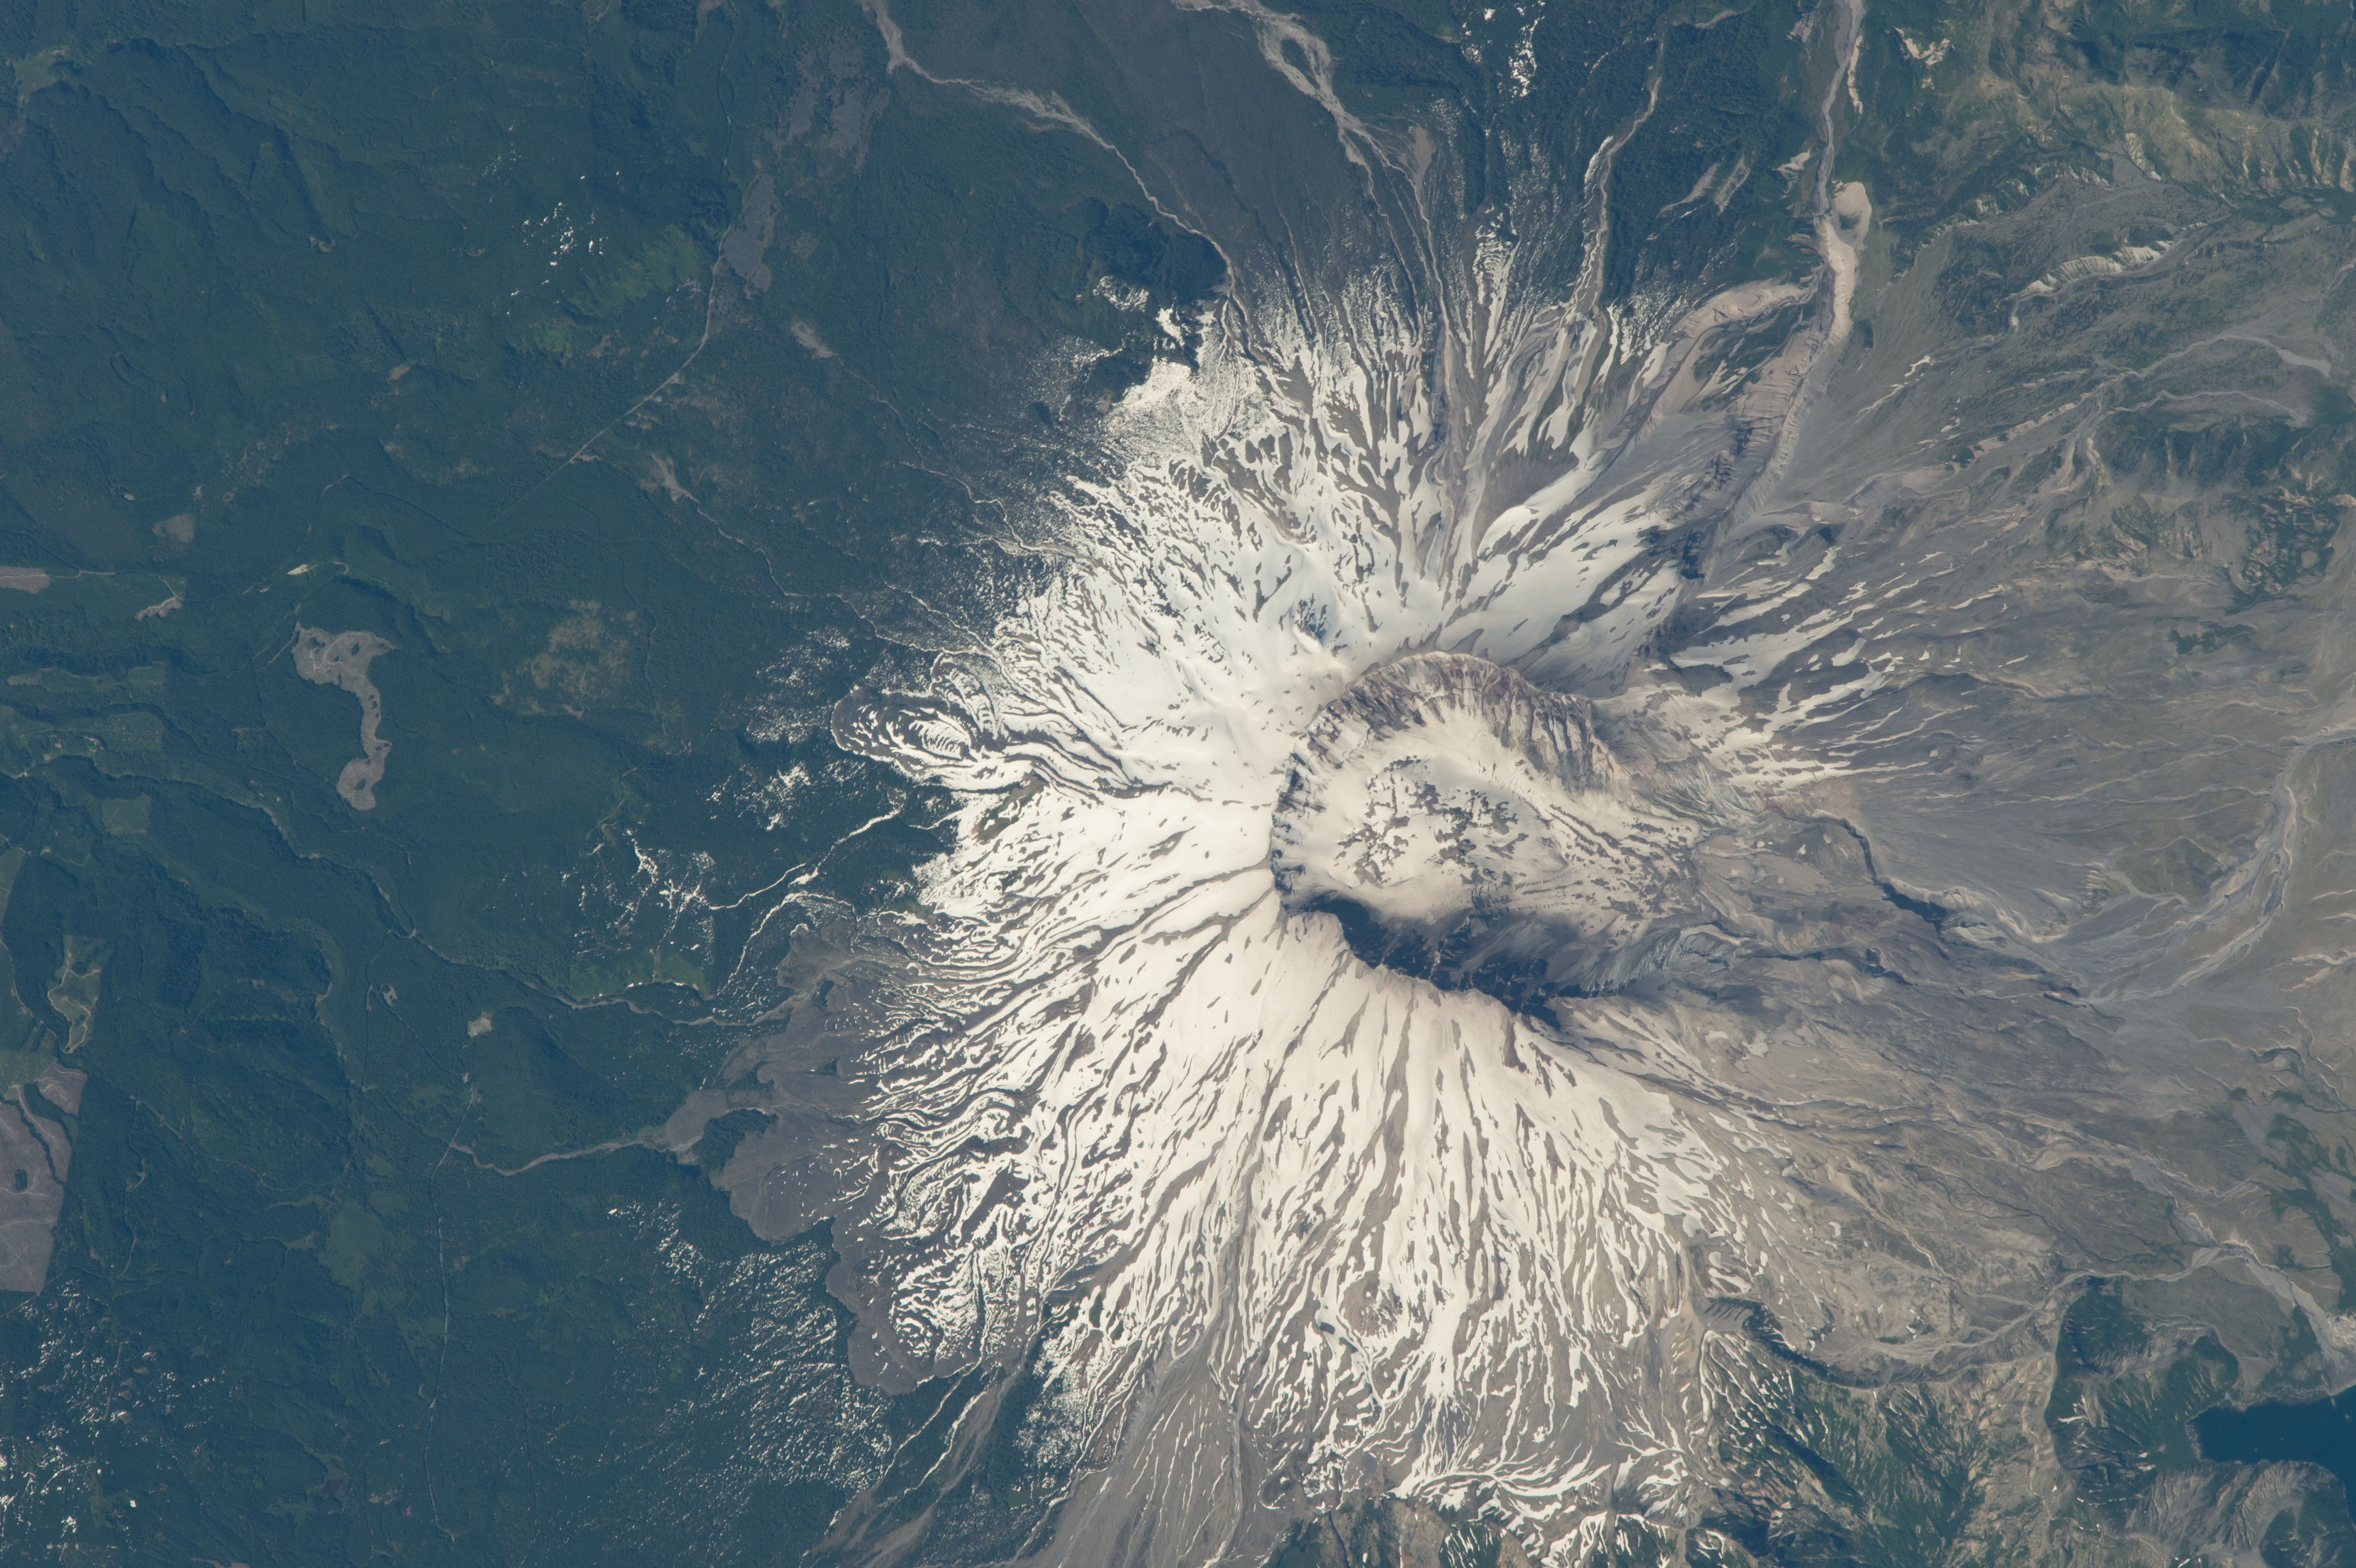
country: USA-WASHINGTON
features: MOUNT SAINT HELENS
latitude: 46.2
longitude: -122.2
